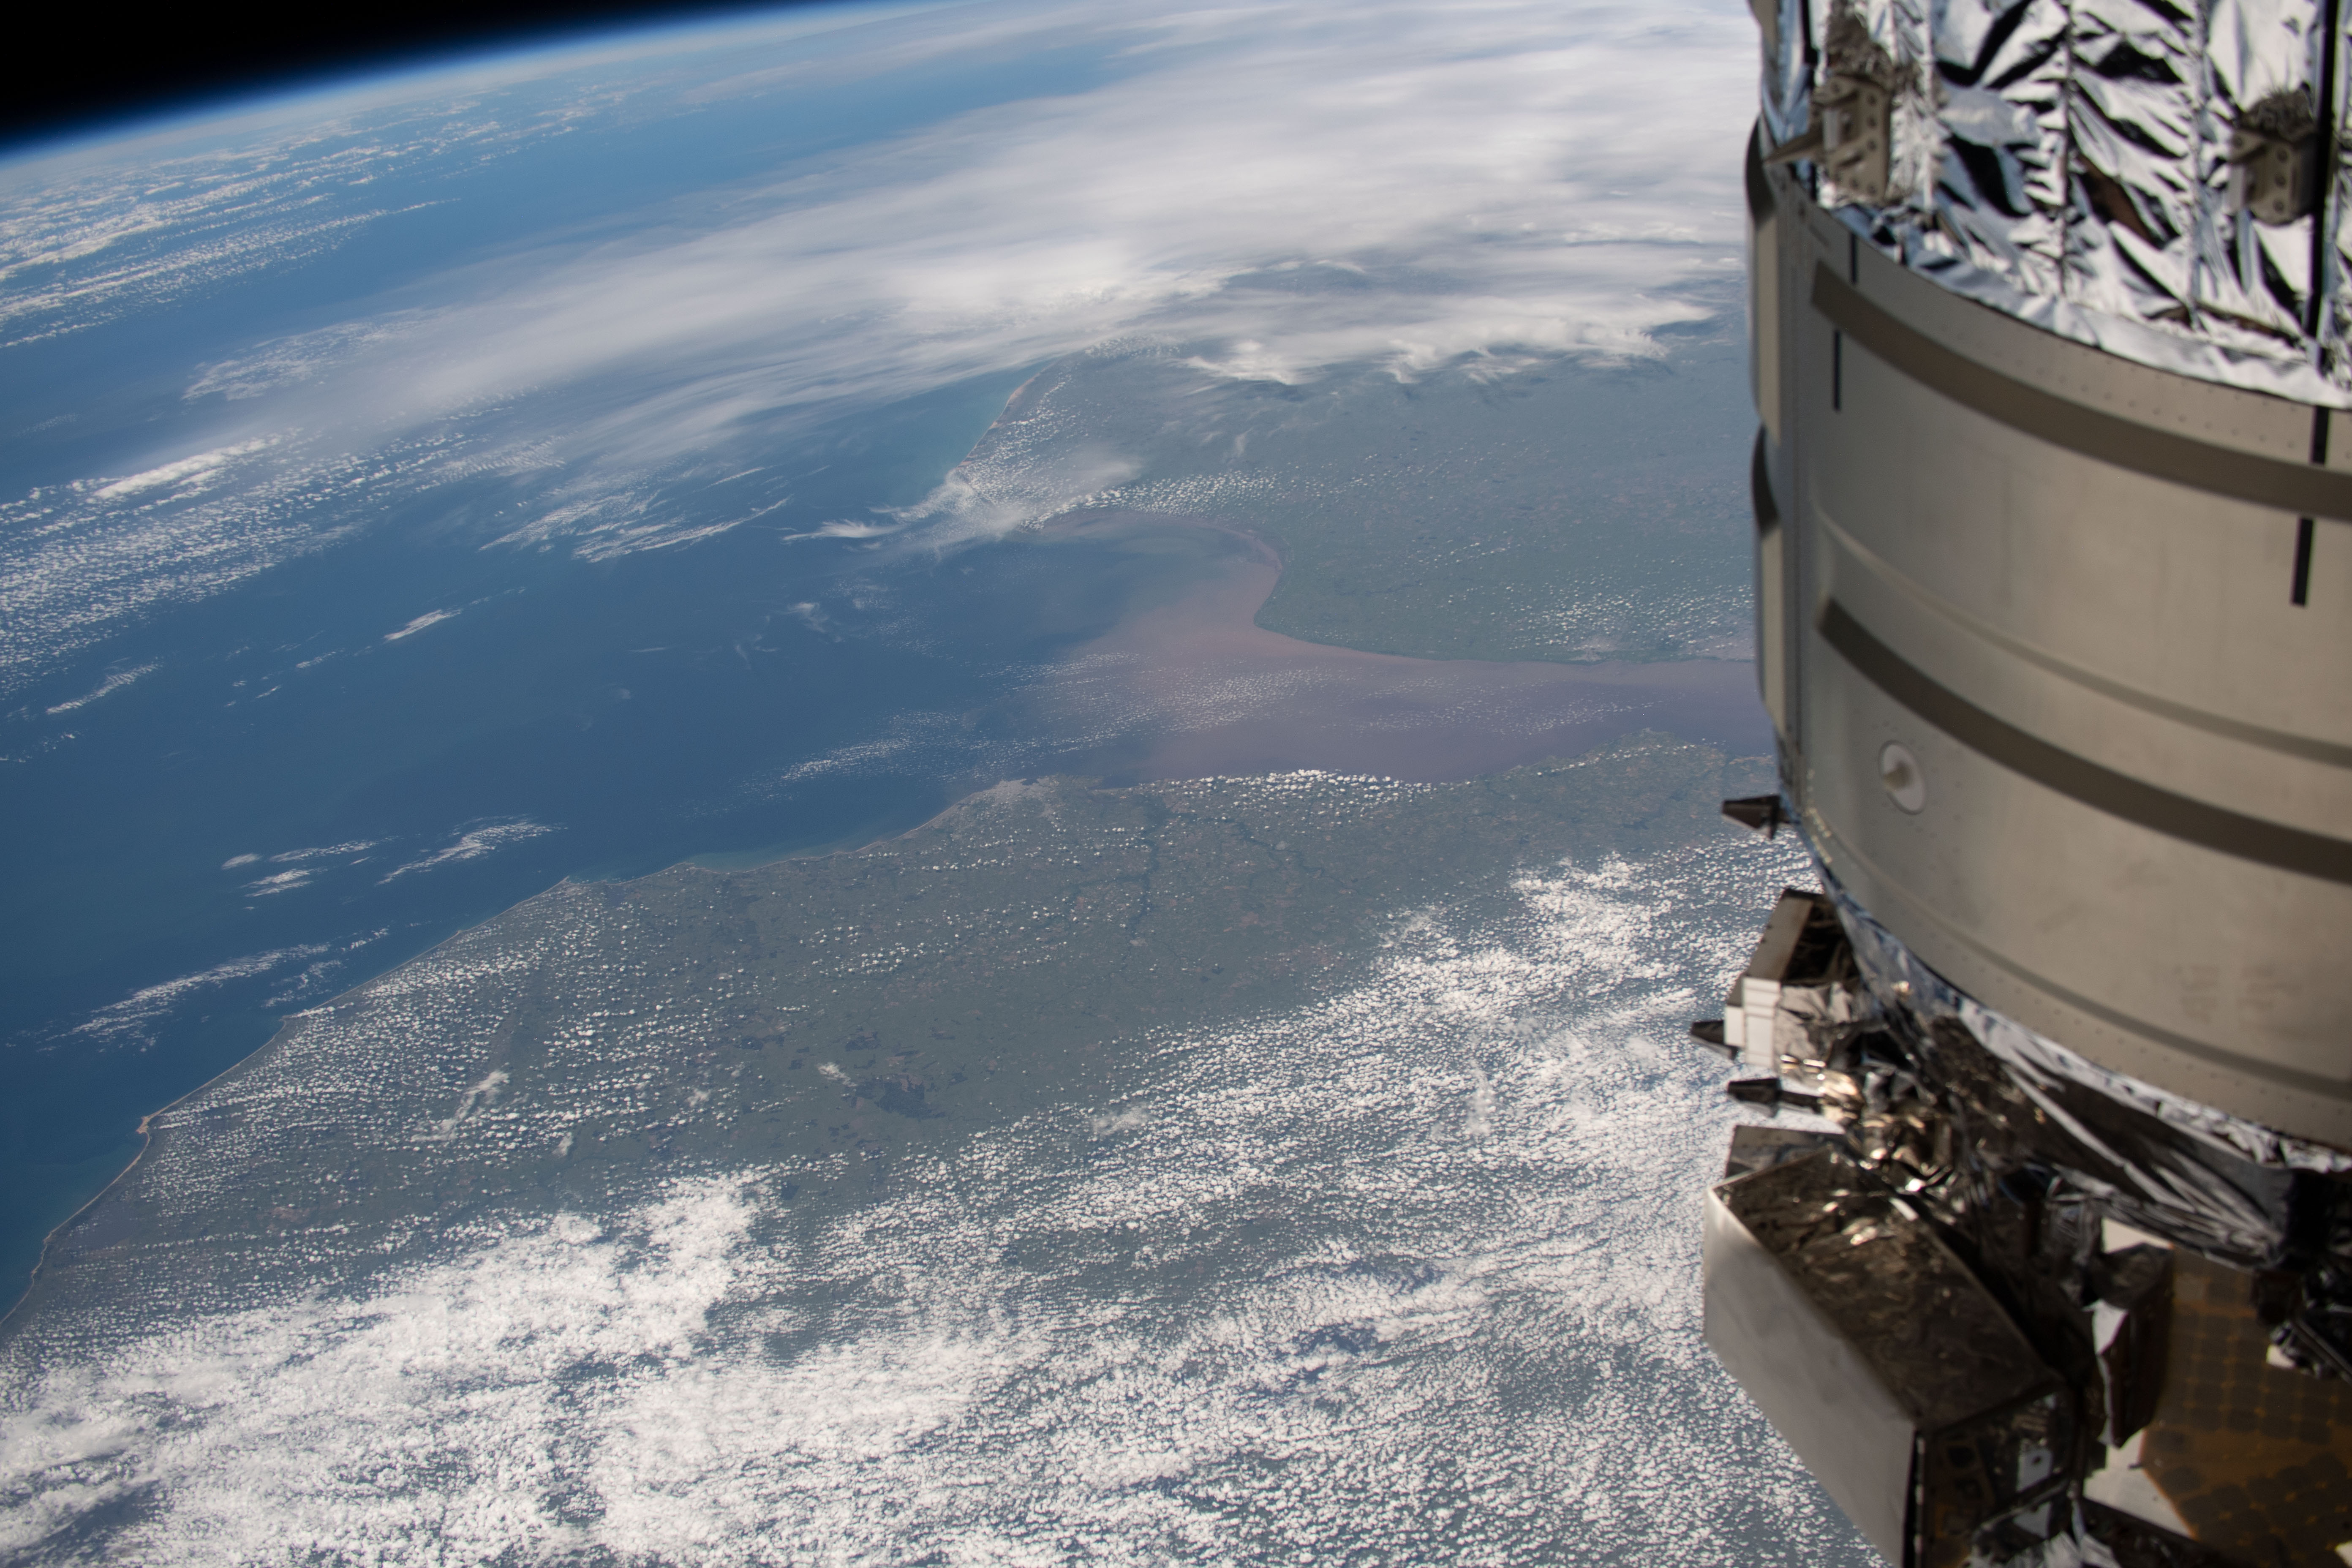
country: URUGUAY
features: URUGUAY, RIO DE LA PLATA, SAN JOSE DEPARTMENT
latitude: -34.5
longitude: -56.5
